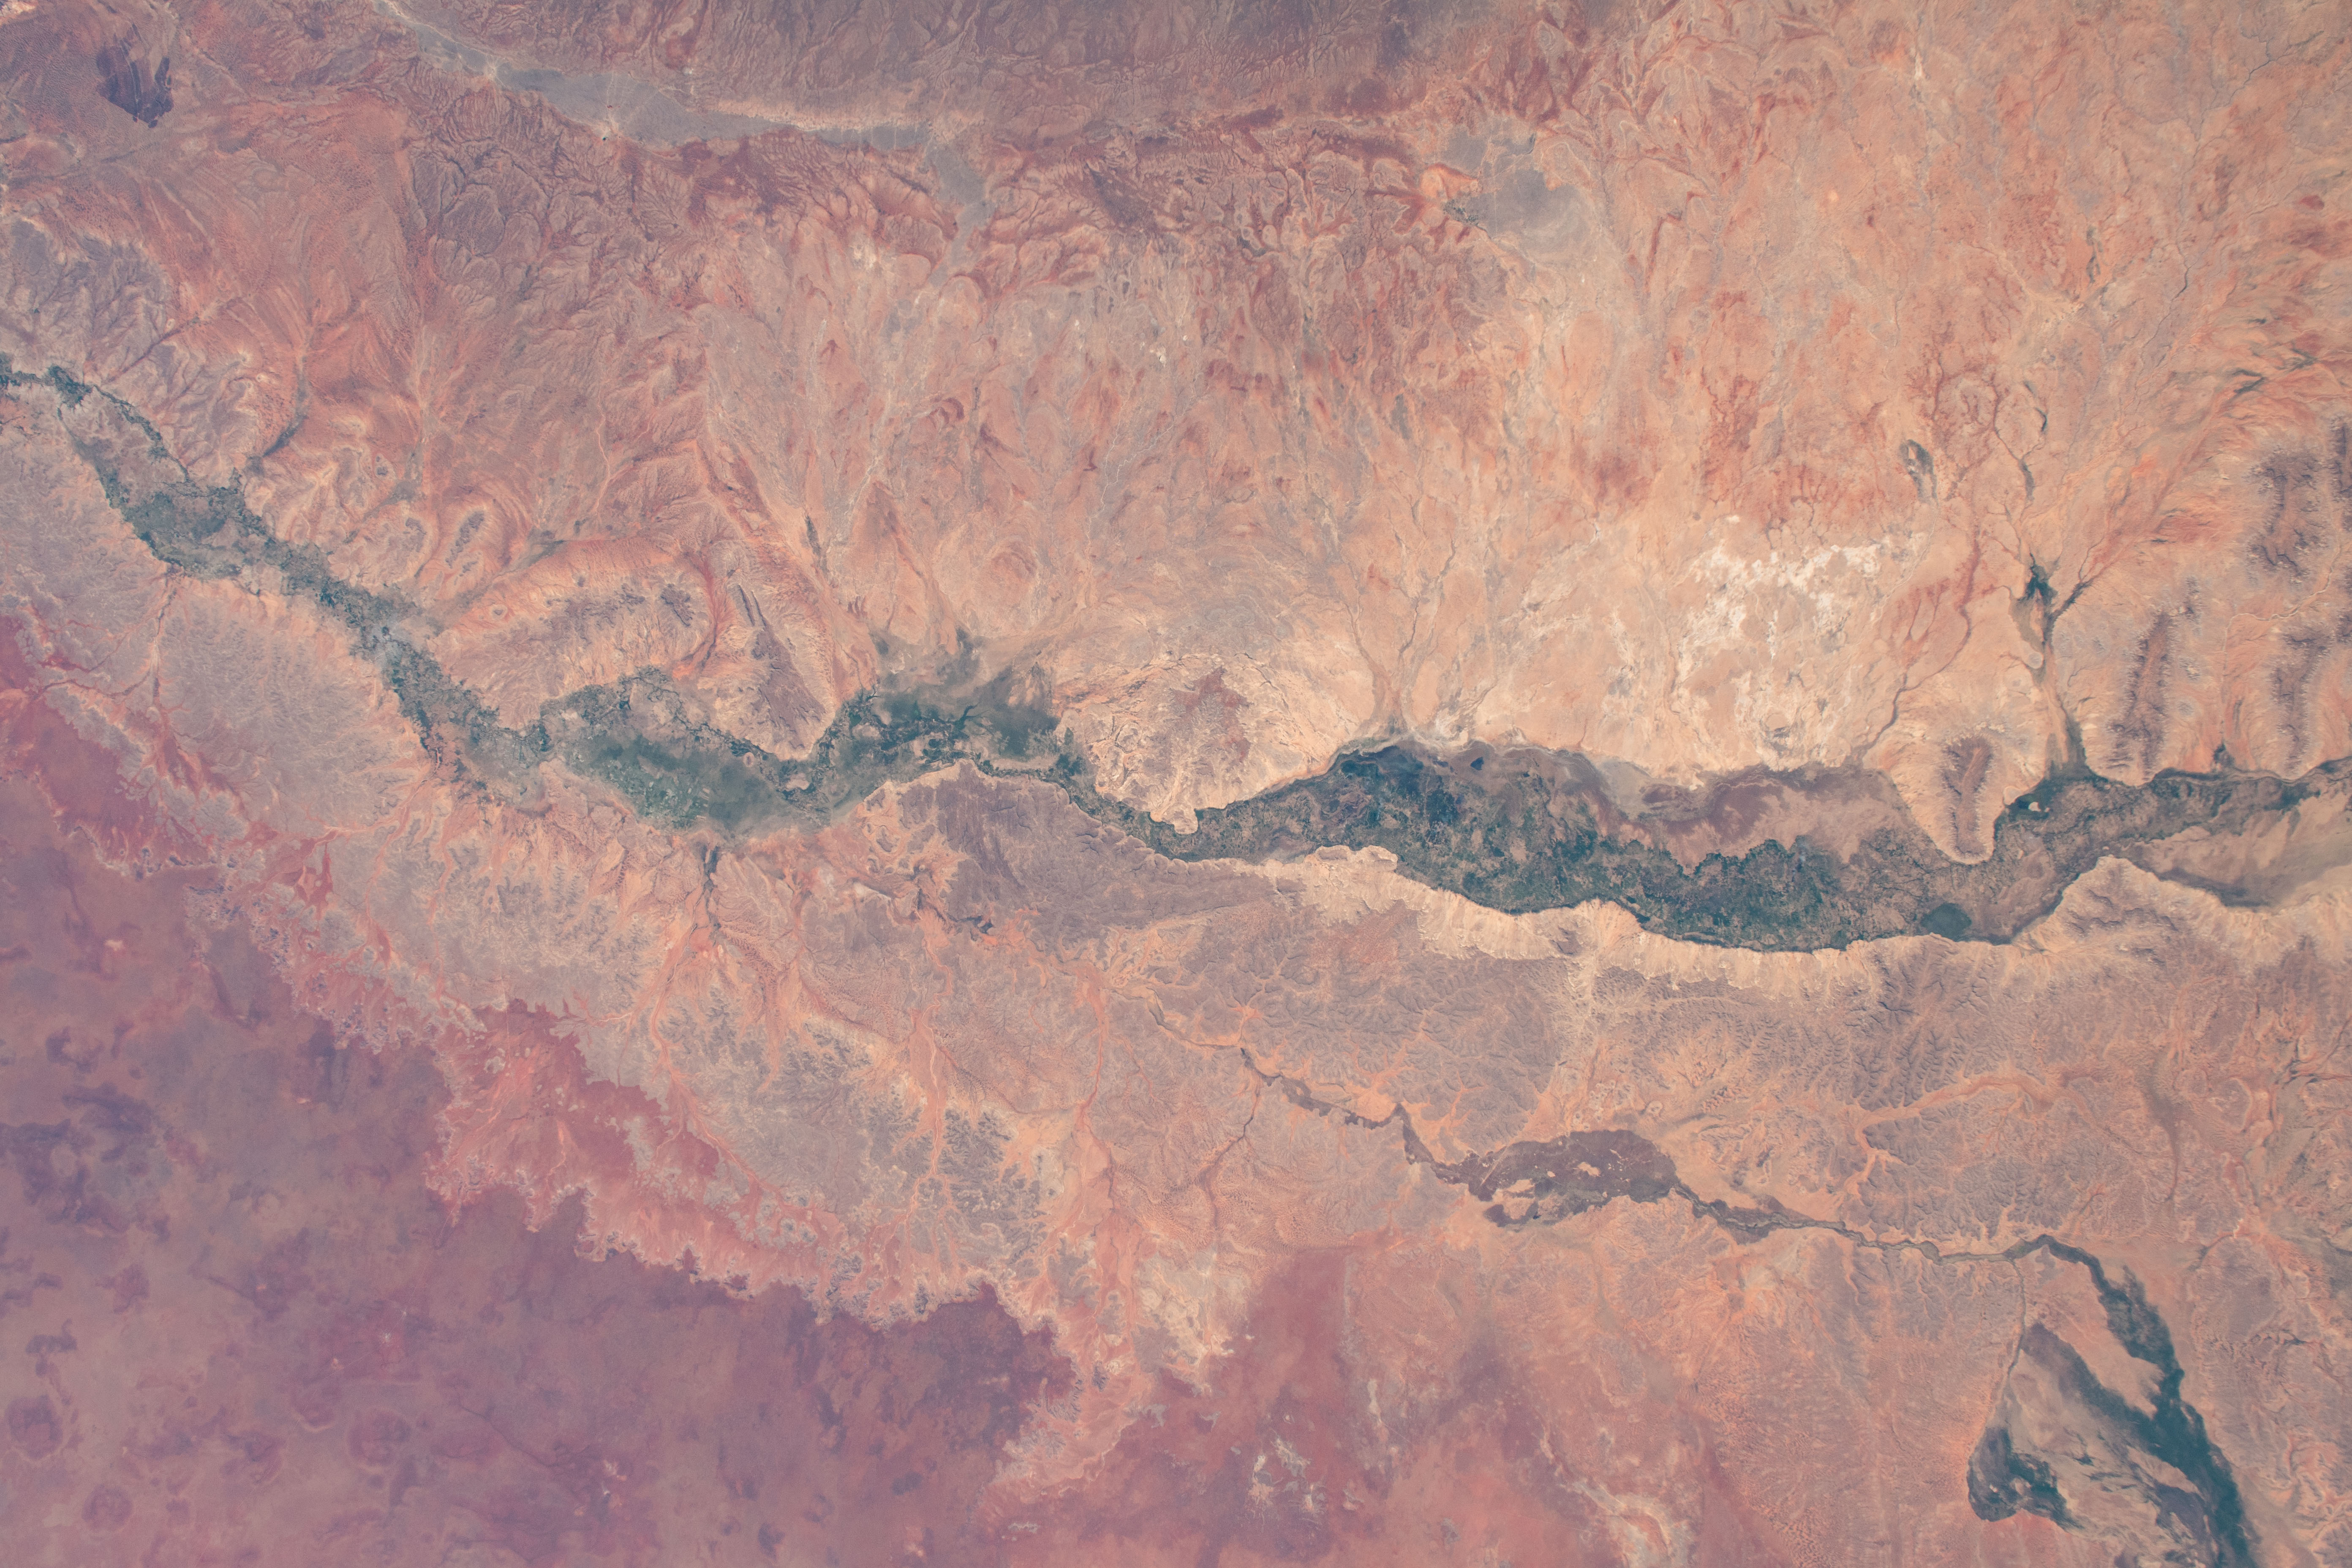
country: ETHIOPIA
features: SOMALI PENINSULA, ETHIOPIAN HIGHLANDS, GREAT RIFT VALLEY, SHEBELLE RIVER
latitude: 5.0
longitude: 44.5
